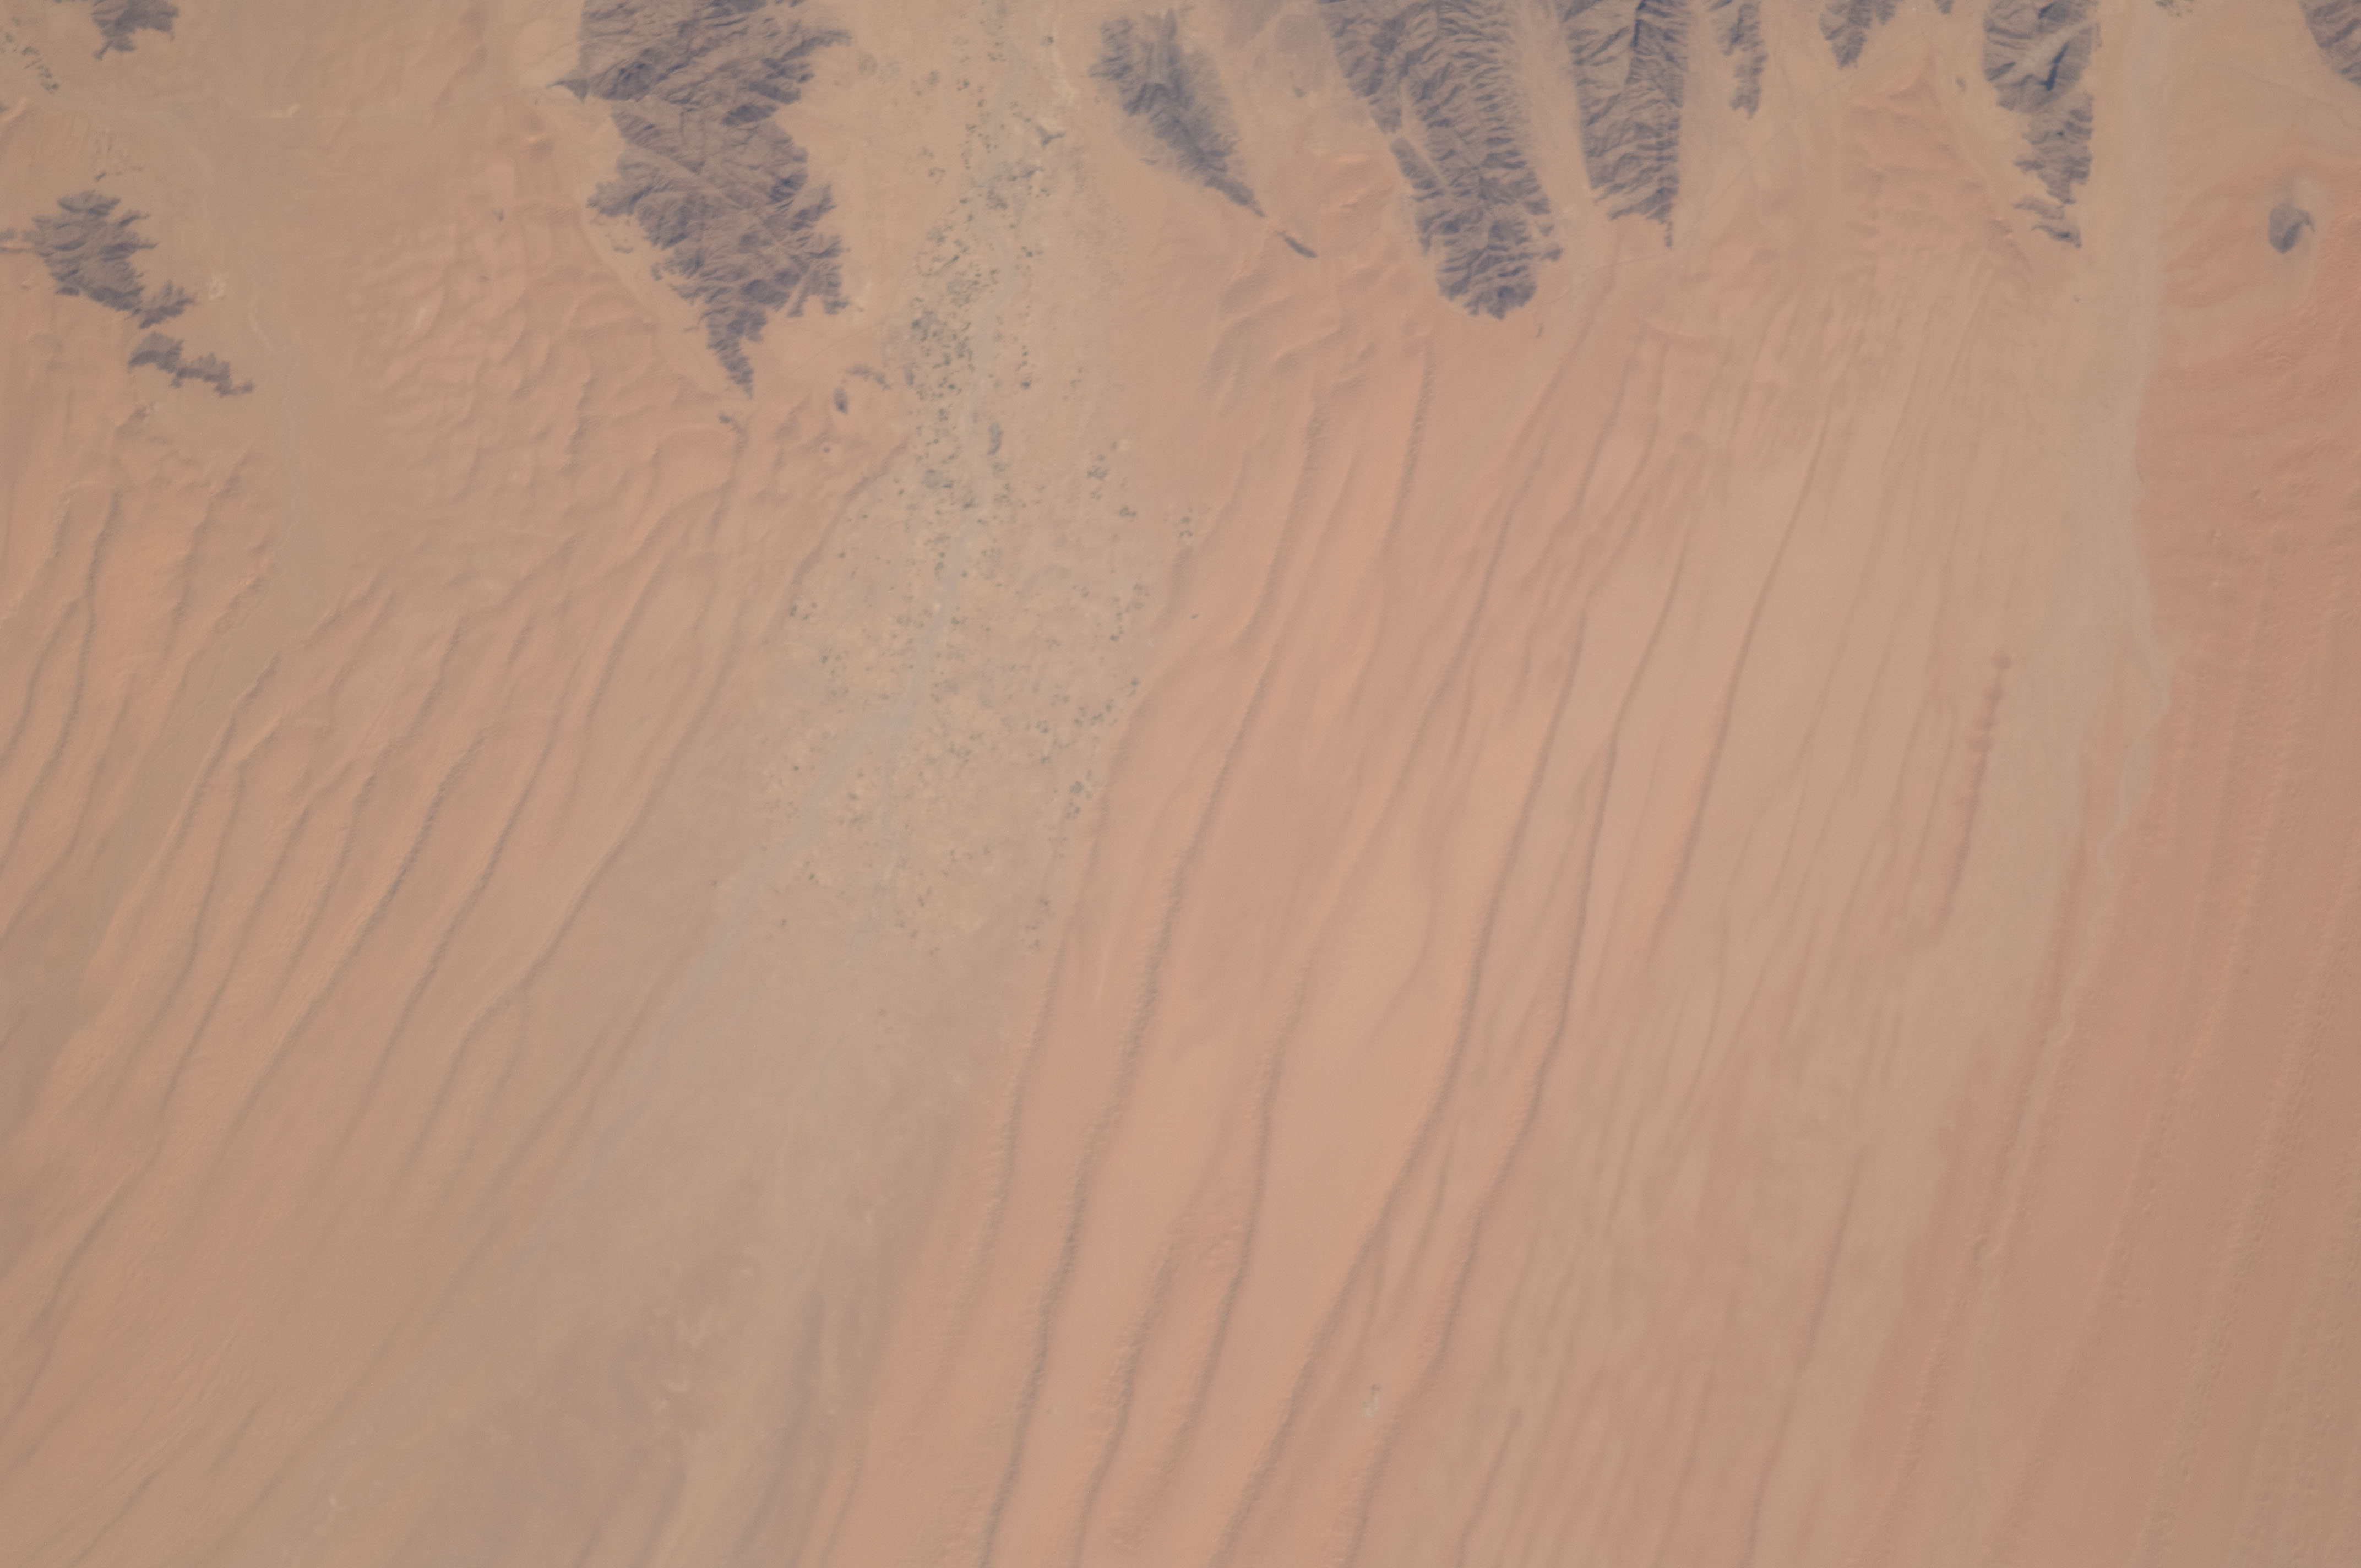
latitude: 15.1
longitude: 45.8
